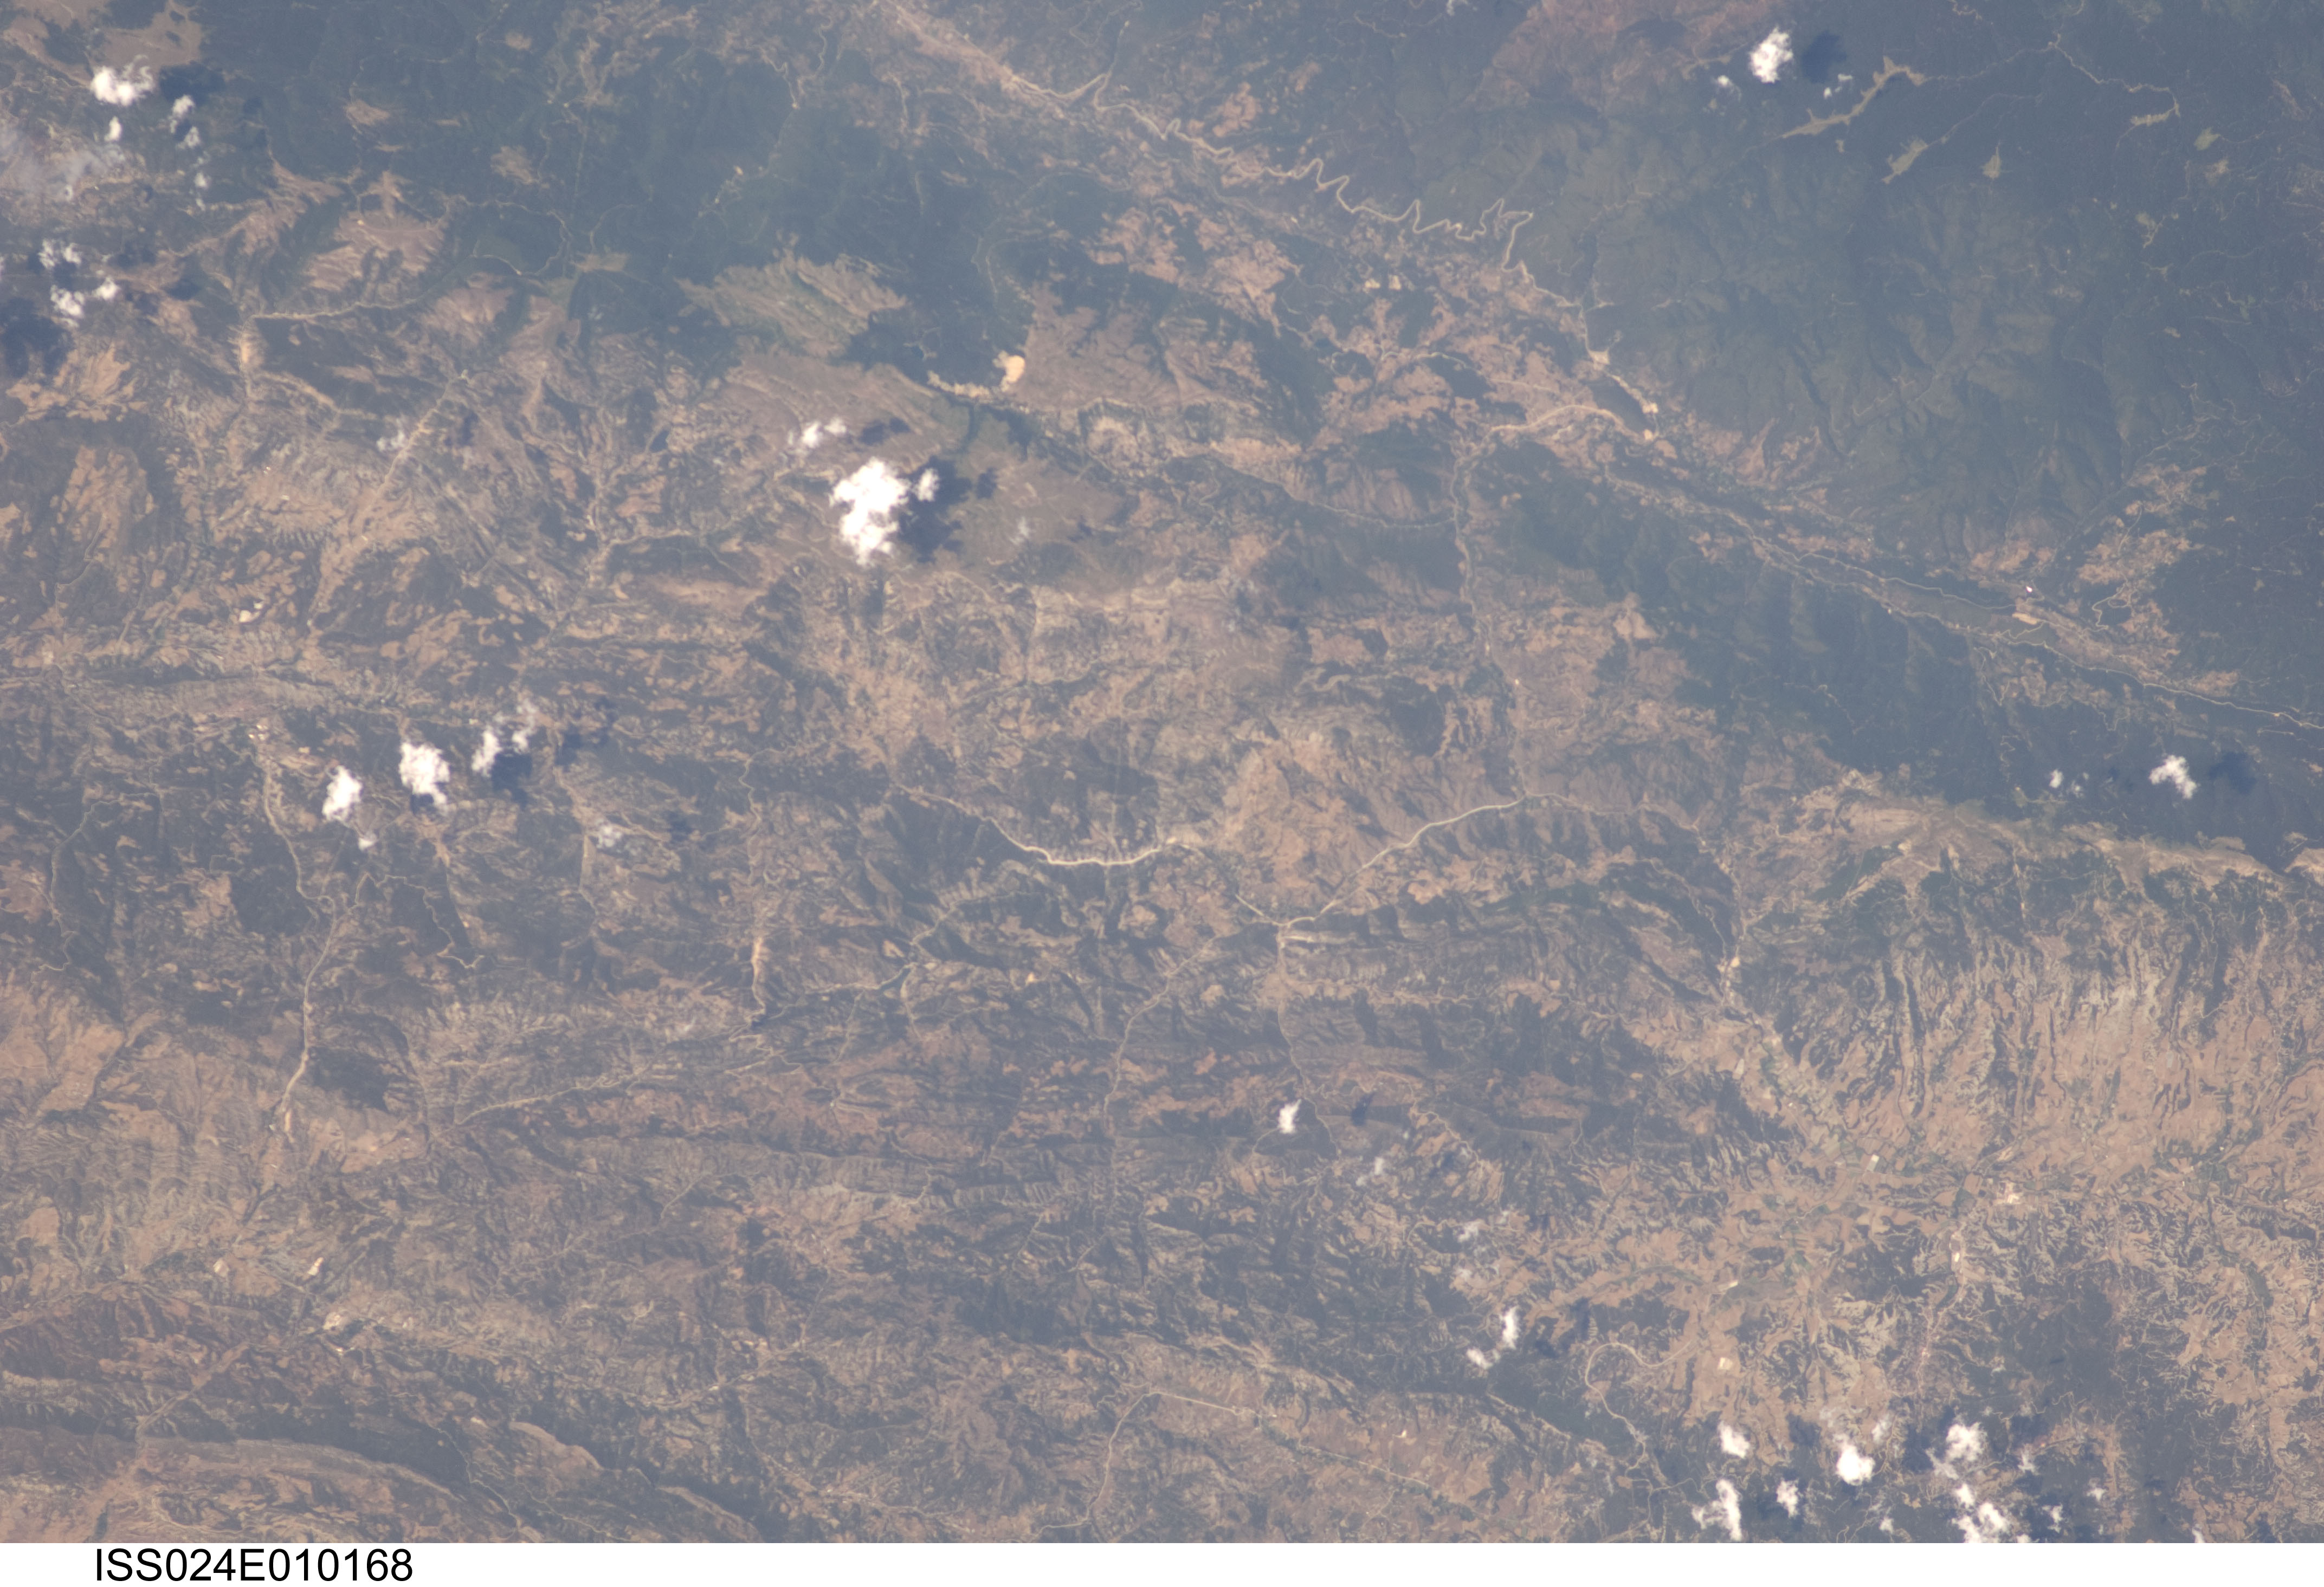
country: TURKEY
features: MUDURNU R., FOR., MTS., AGR.
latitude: 40.5
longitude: 31.0
